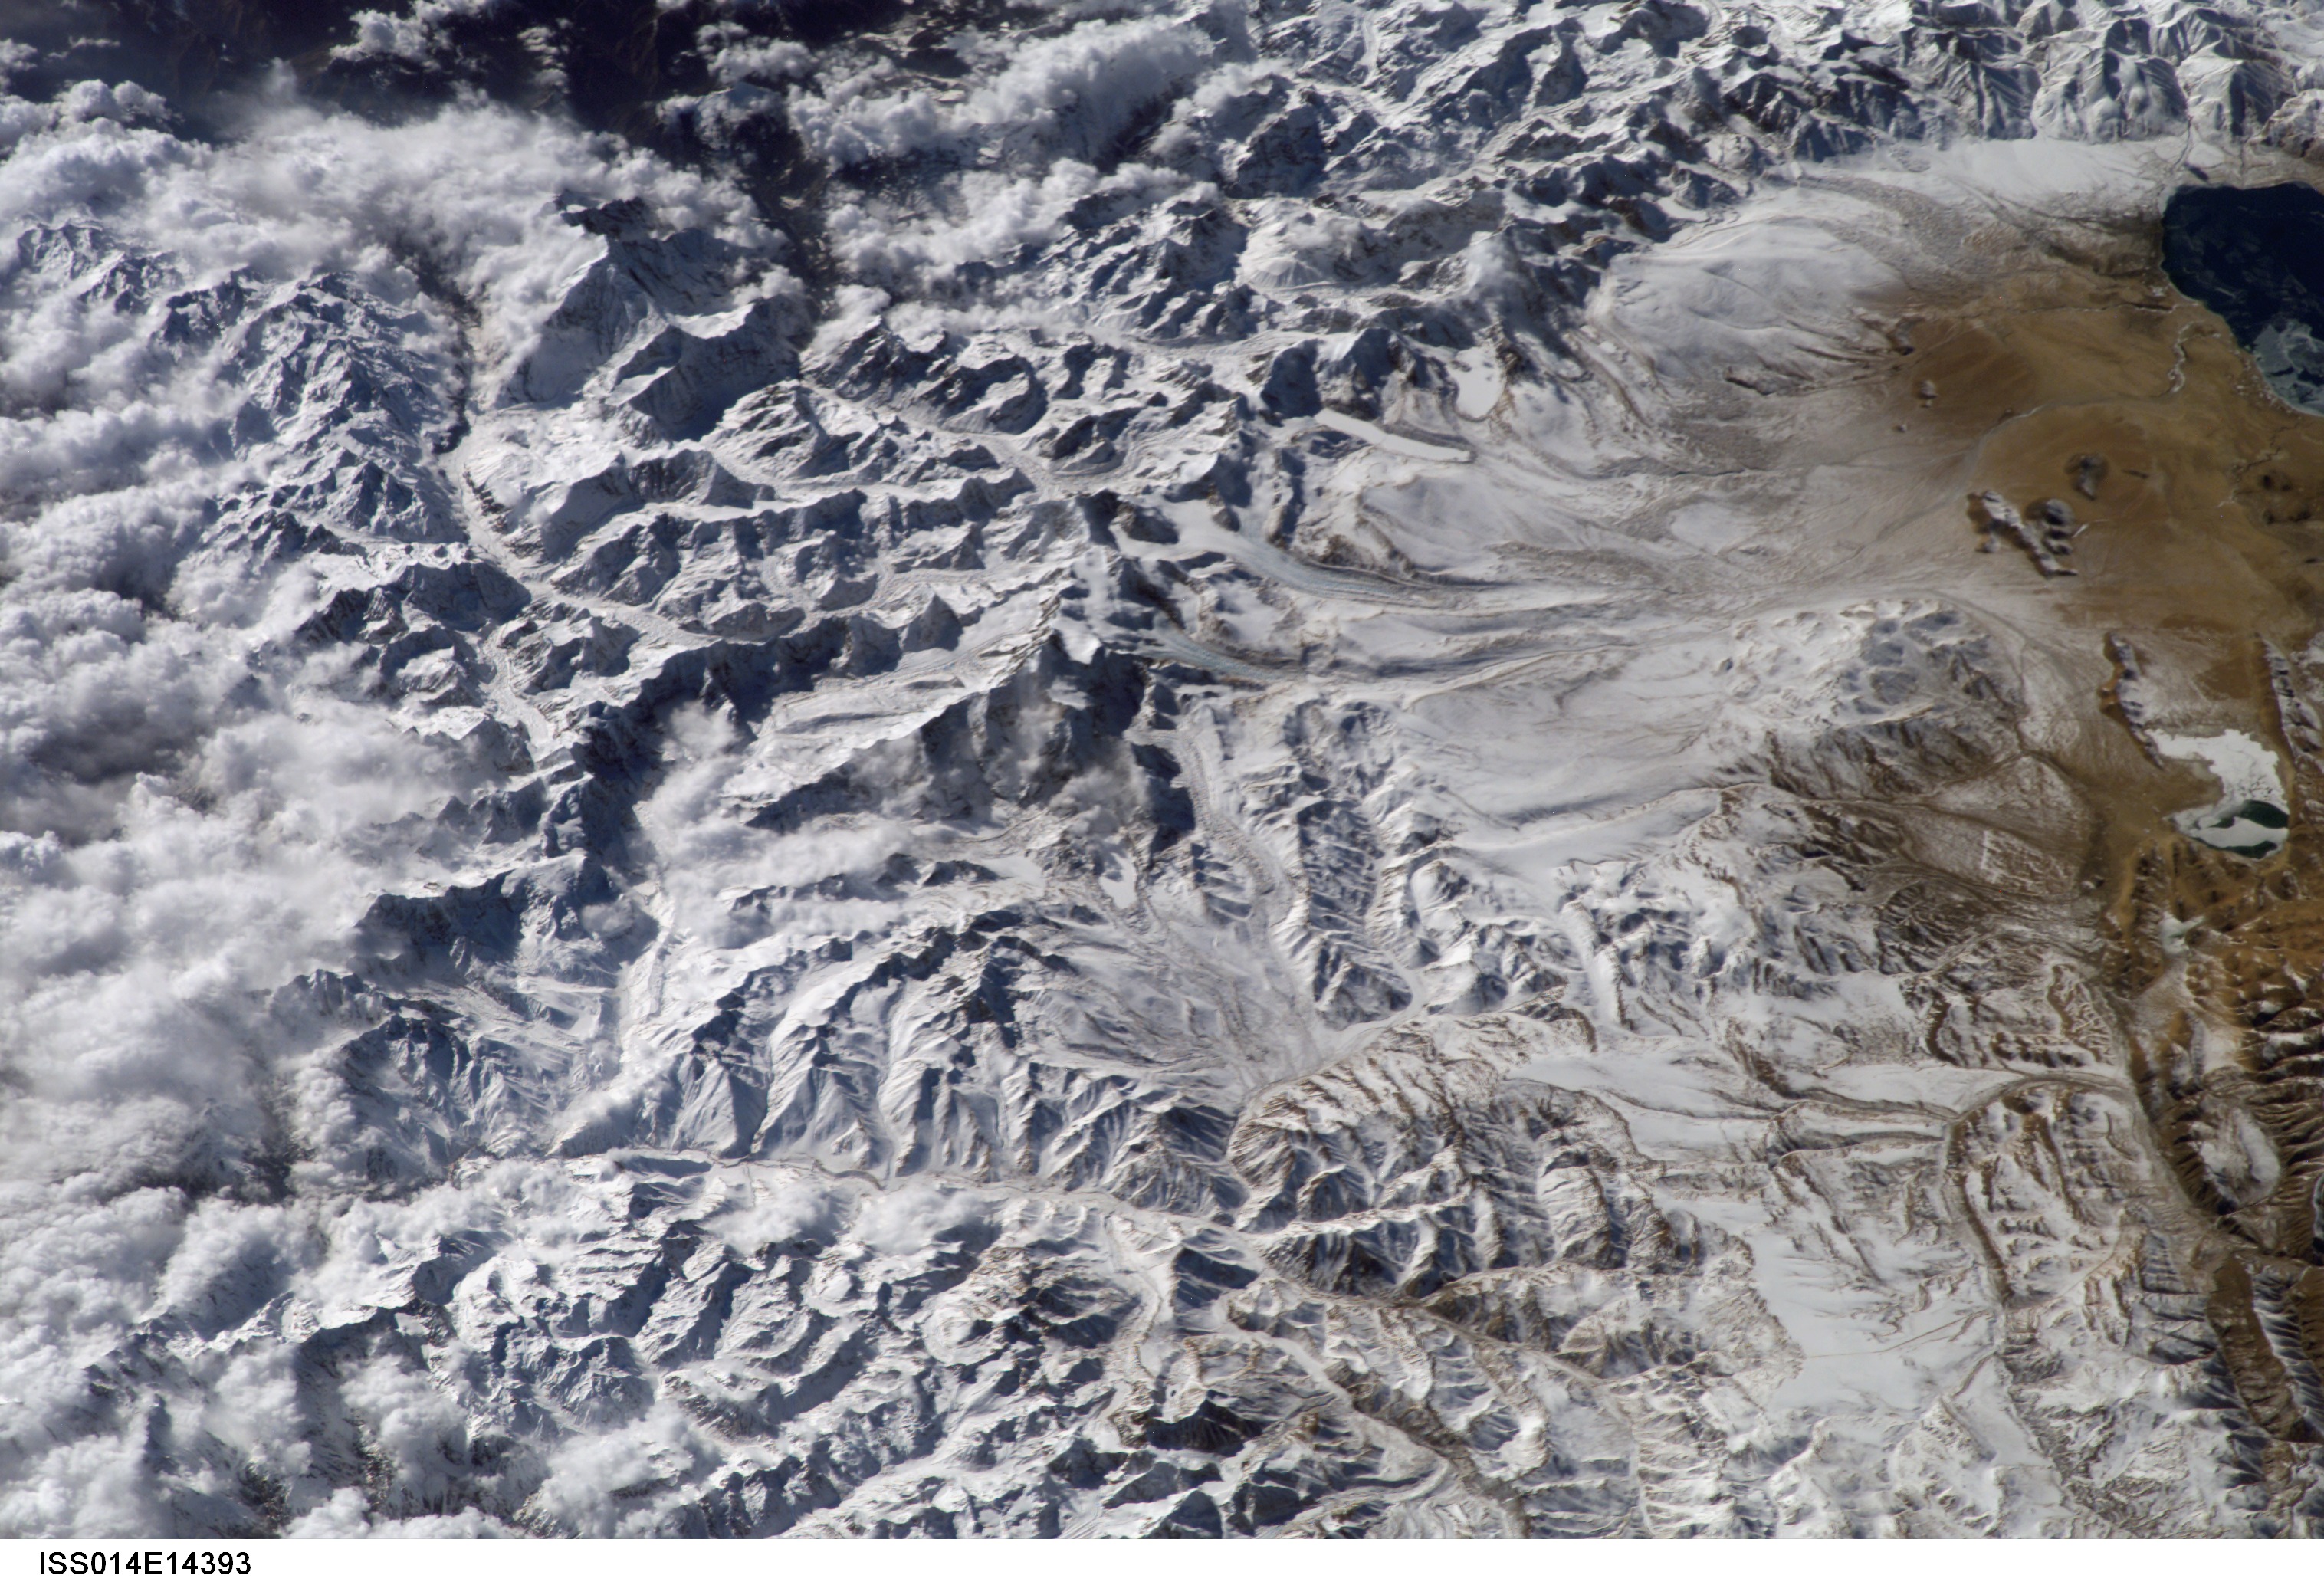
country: CHINA
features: HIMALAYA, MT. EVEREST, L. PEIKU
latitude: 28.5
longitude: 86.0
